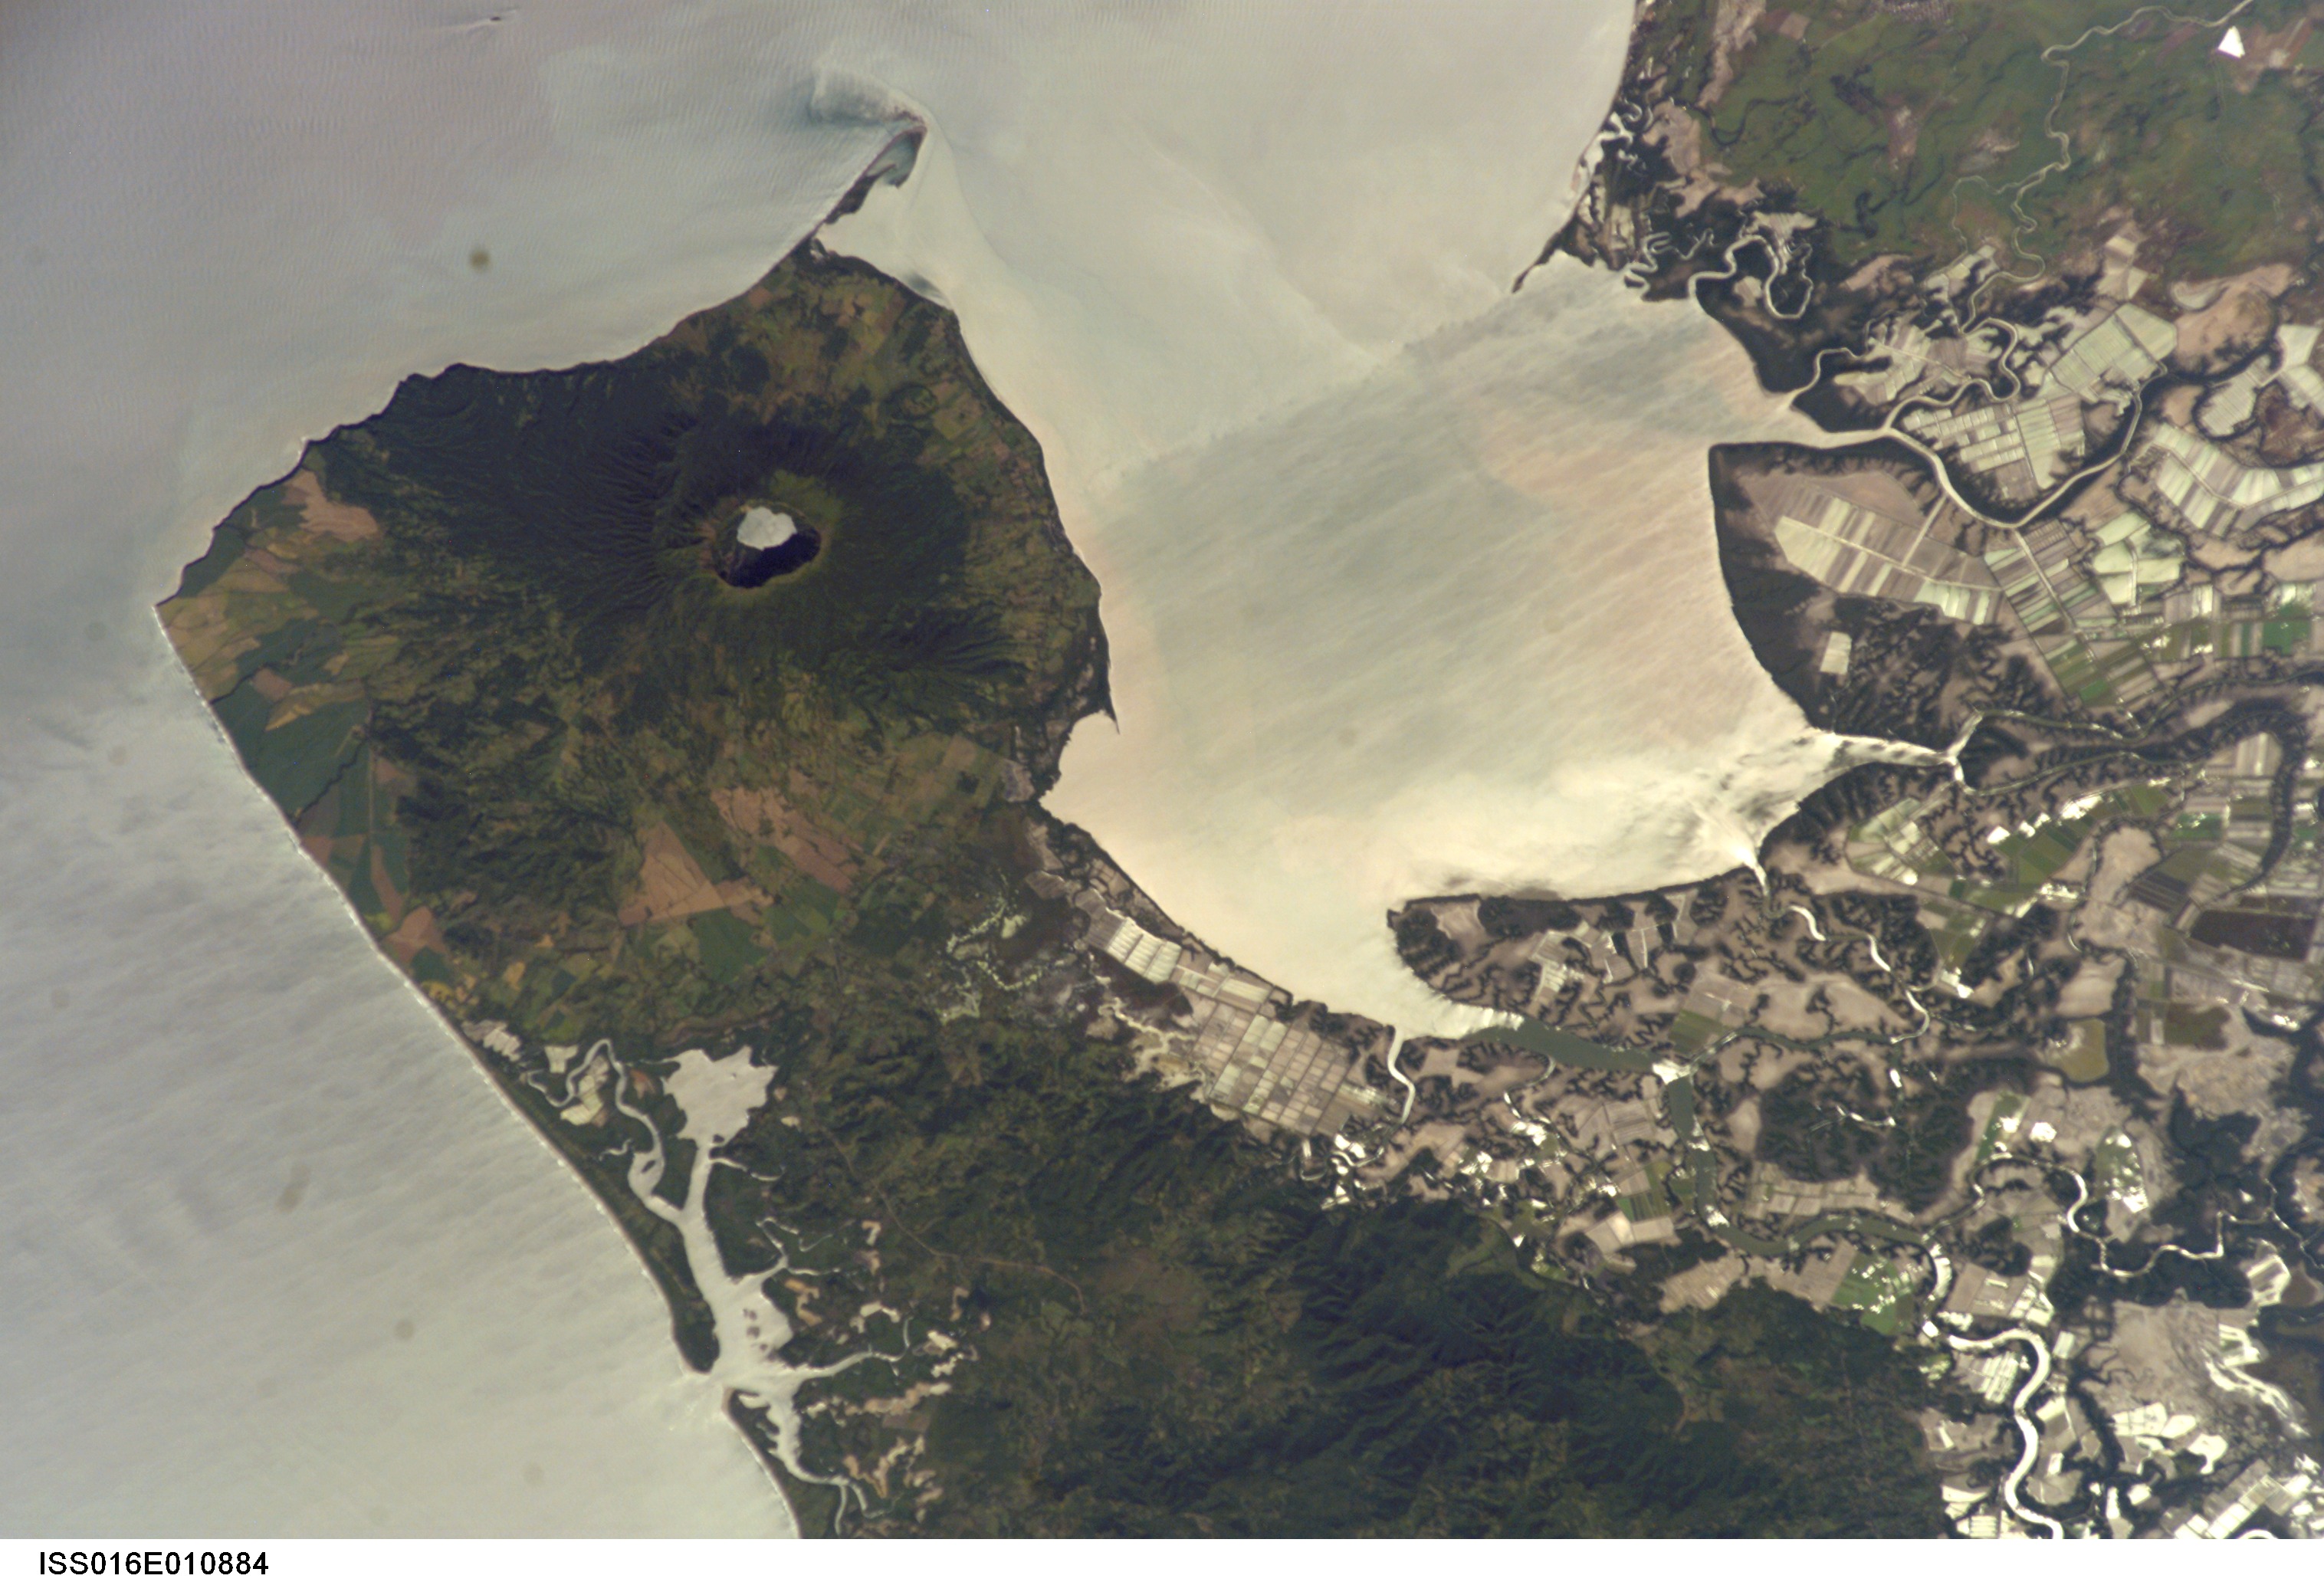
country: NICARAGUA
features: COSIGUINA VOL., GULF, GLINT
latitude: 13.0
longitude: -87.5
